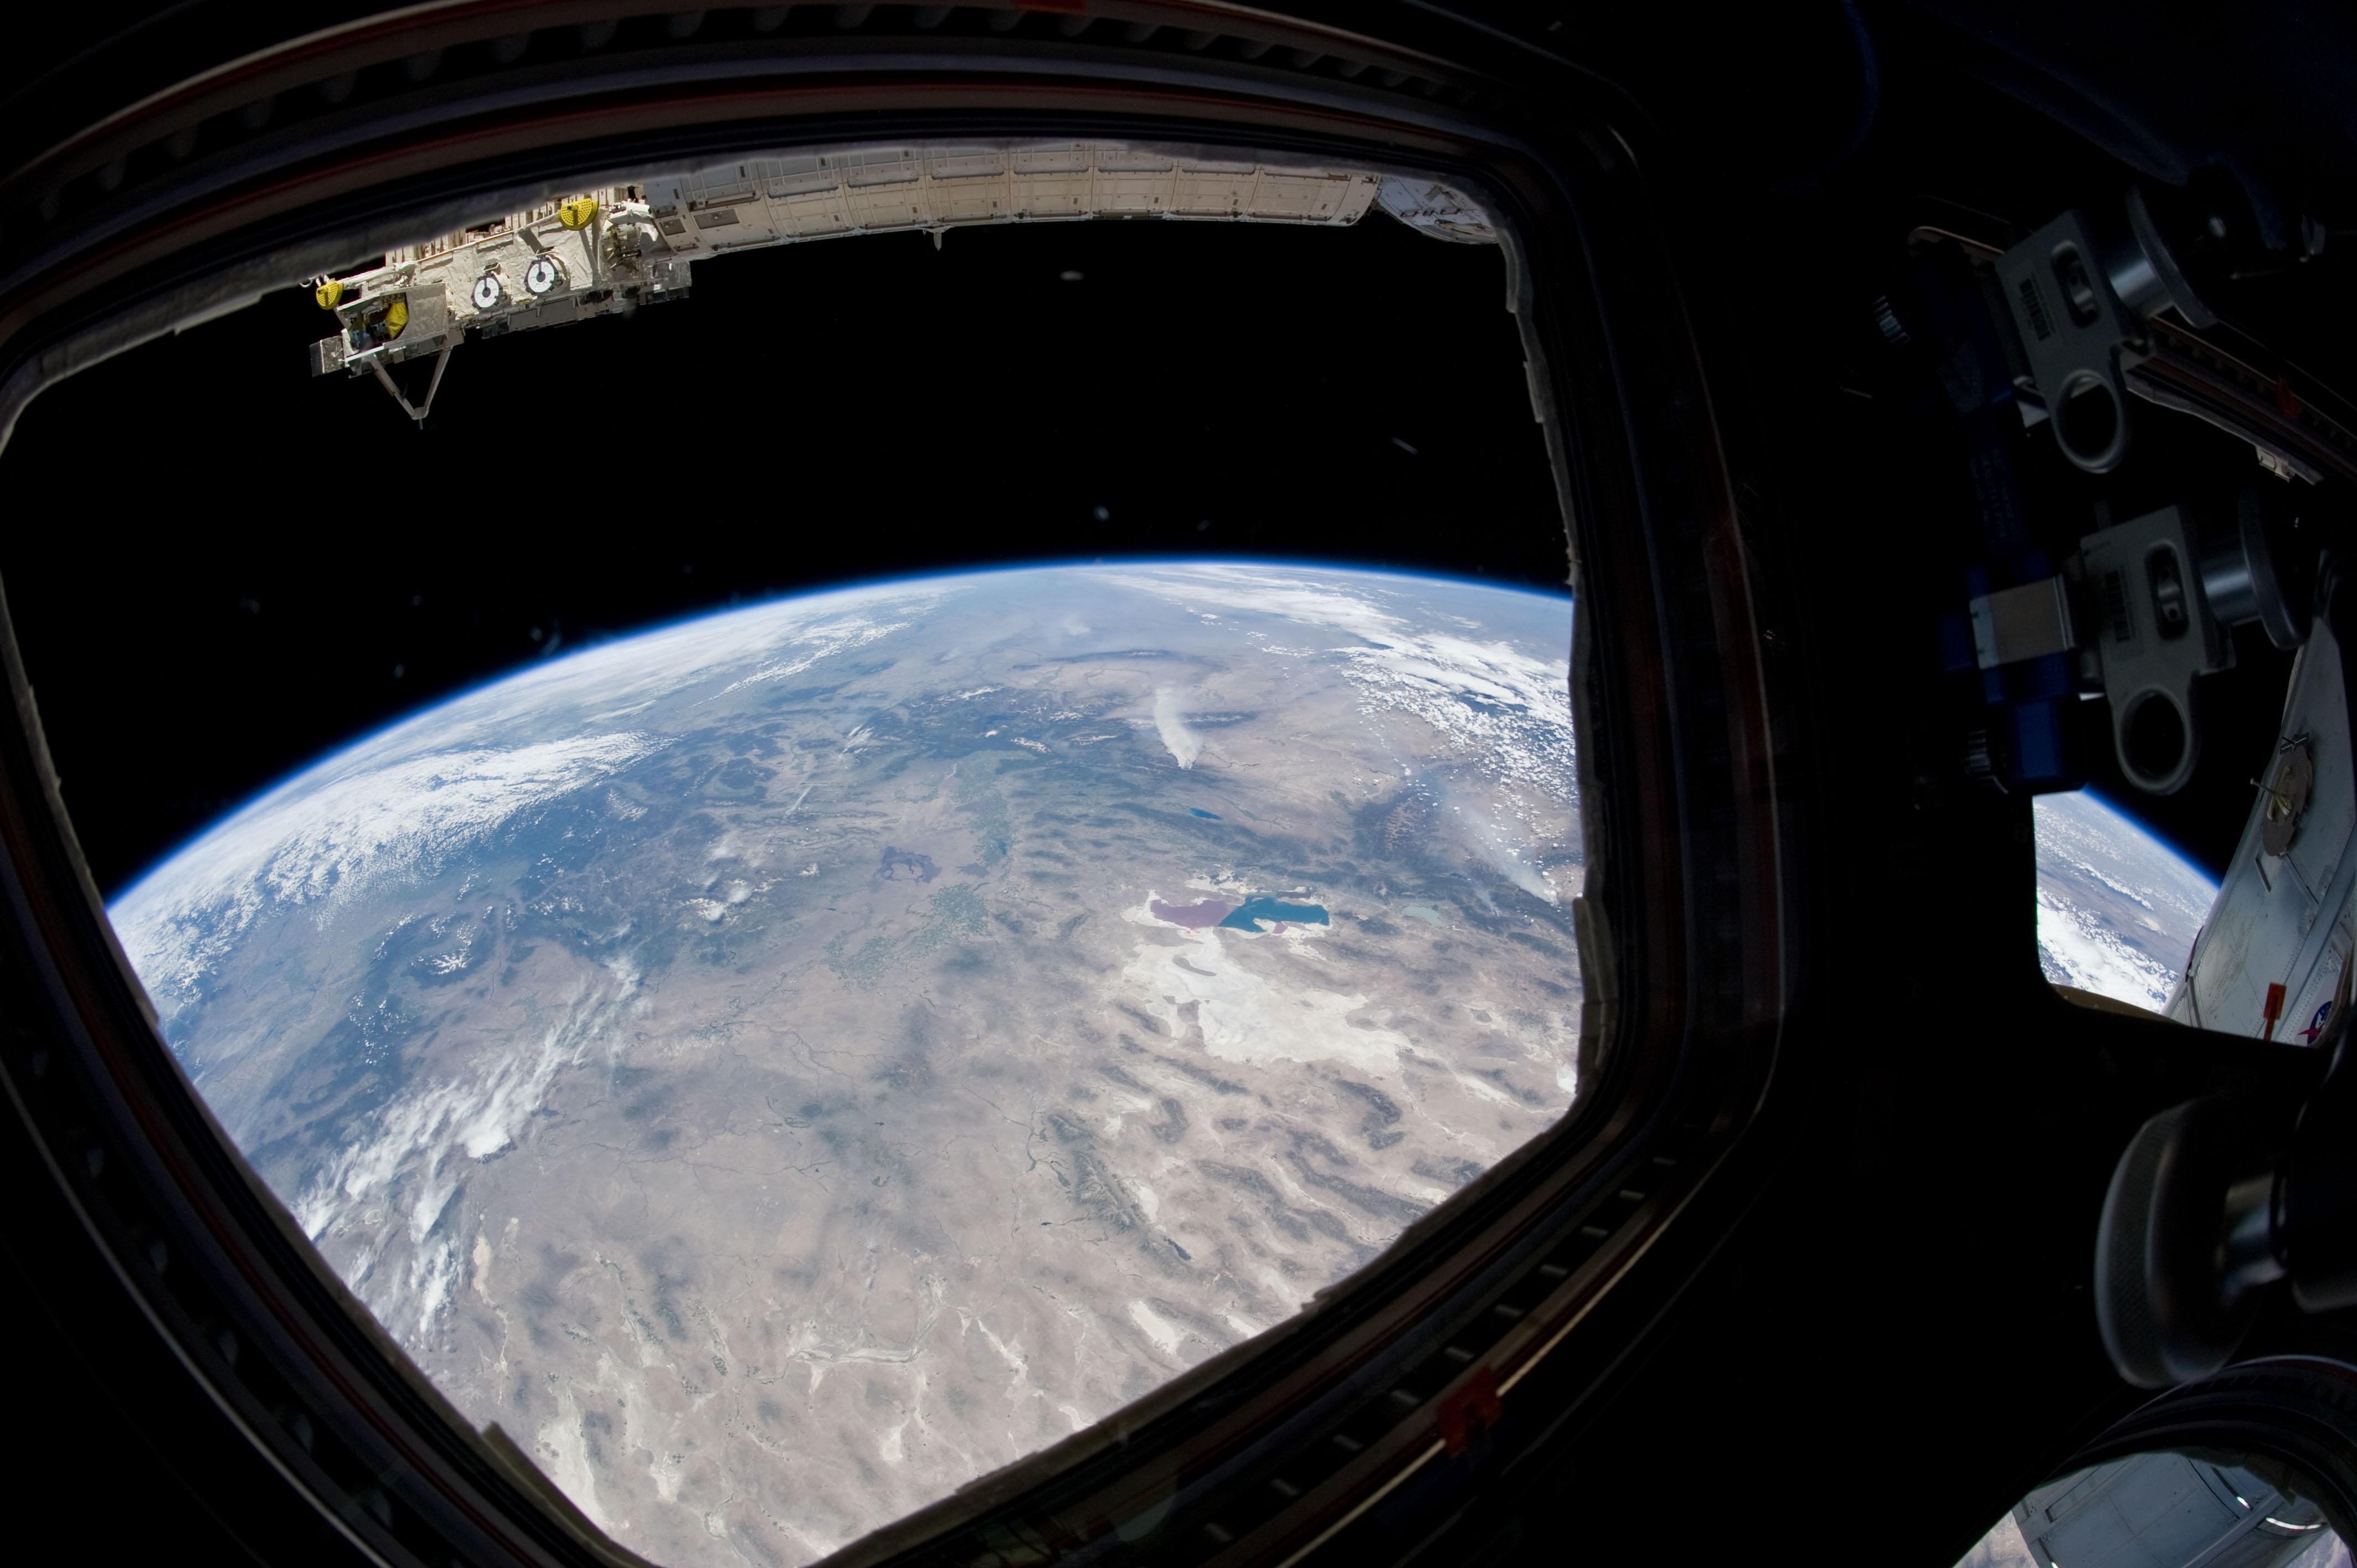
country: USA-WYOMING
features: PAN-ROCKY MTS., FONTANELLE FIRE, ISS
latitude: 41.5
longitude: -110.0
